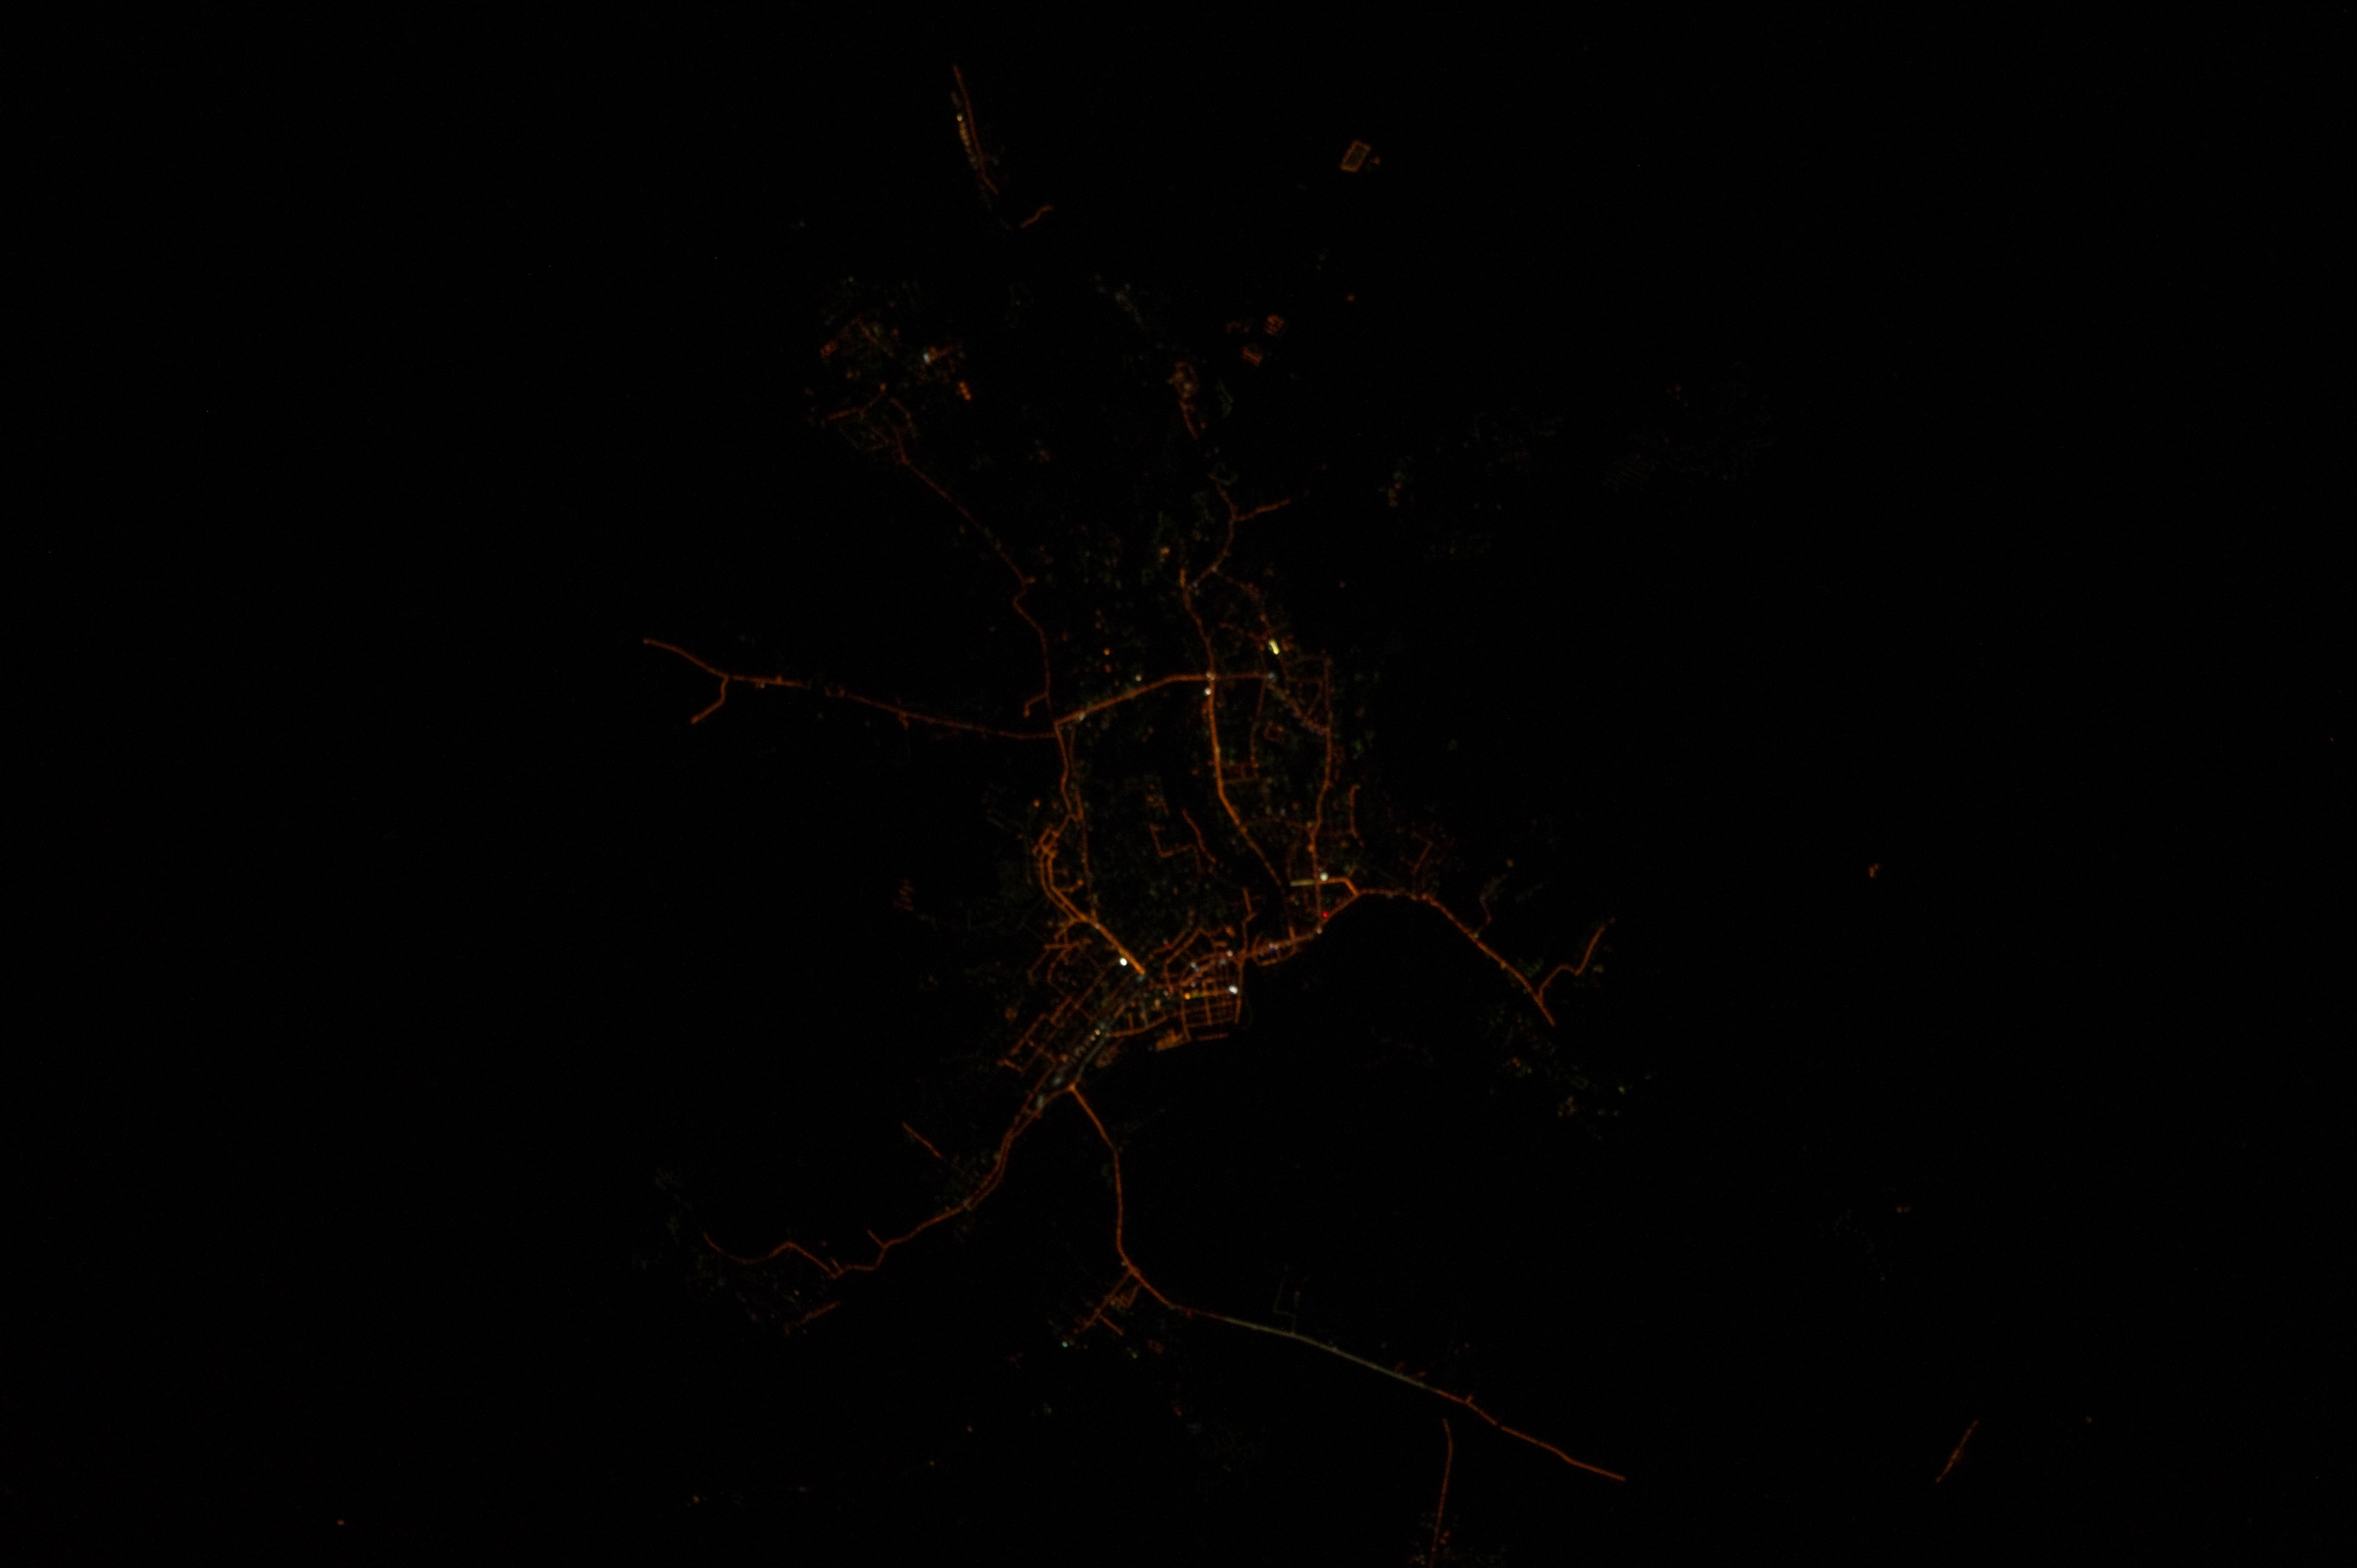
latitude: 51.8
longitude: 107.6
